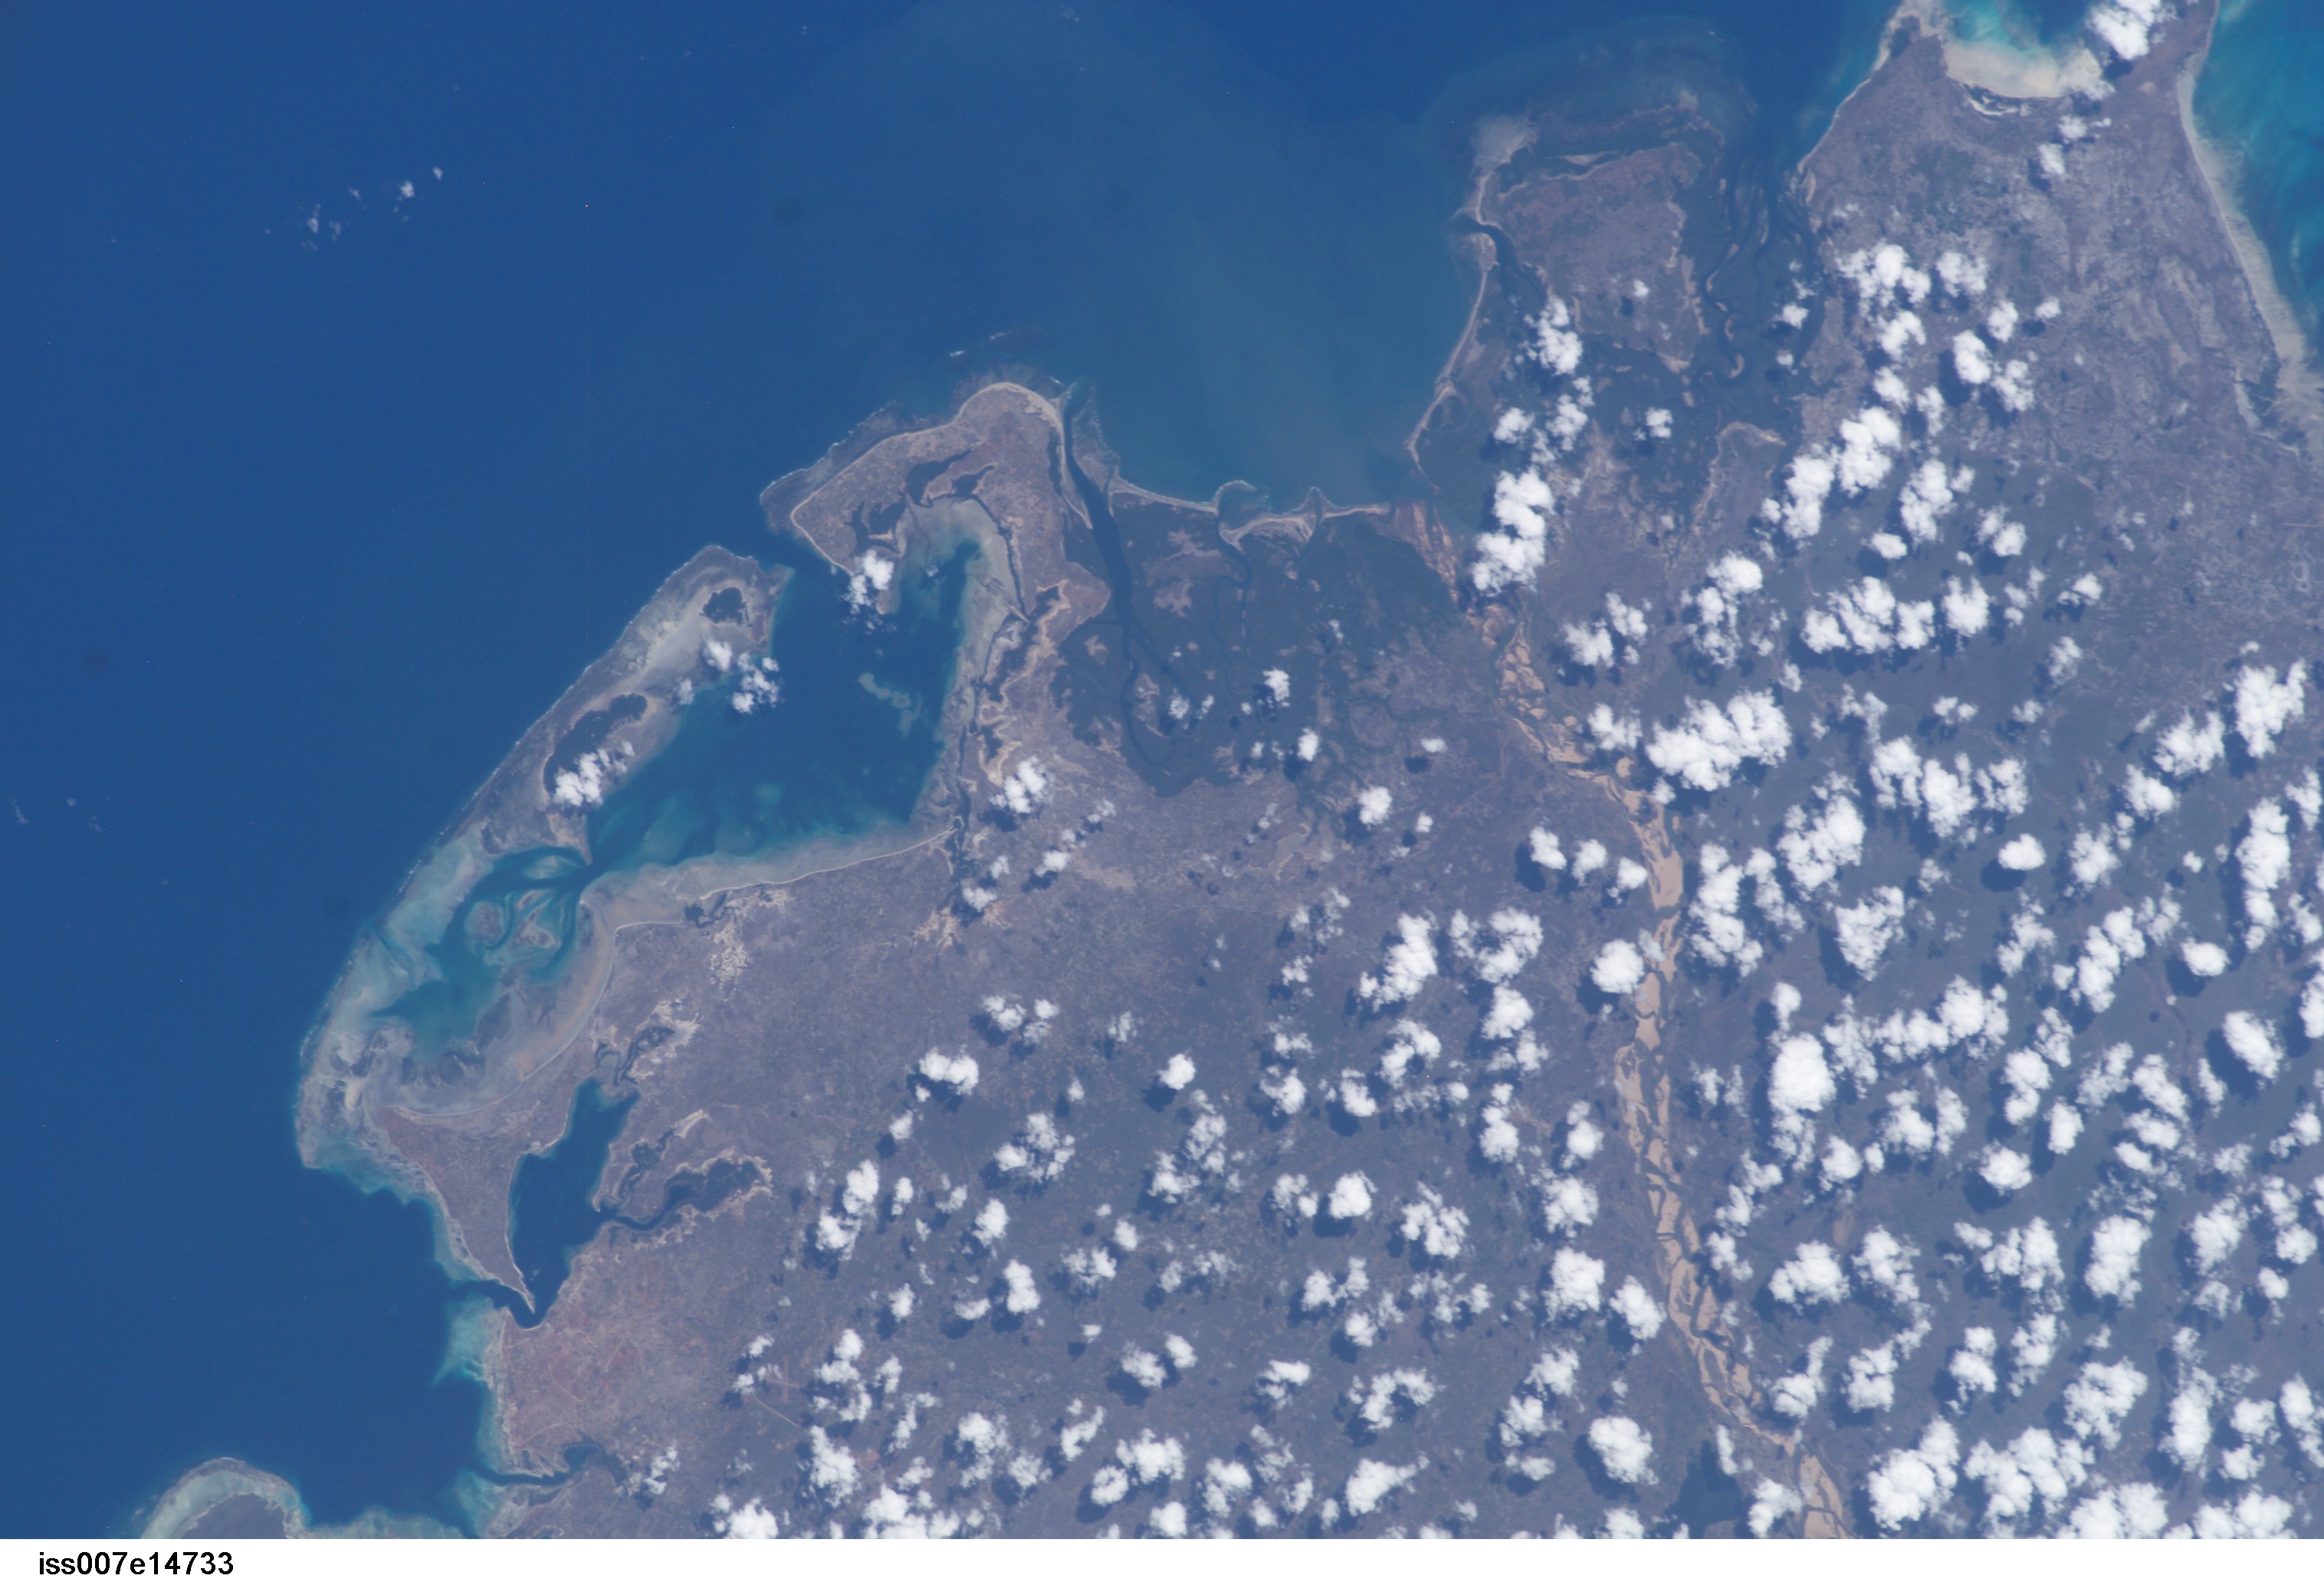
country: TANZANIA
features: COAST, MITWARA, RIO ROVUMA
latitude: -10.5
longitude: 40.5
